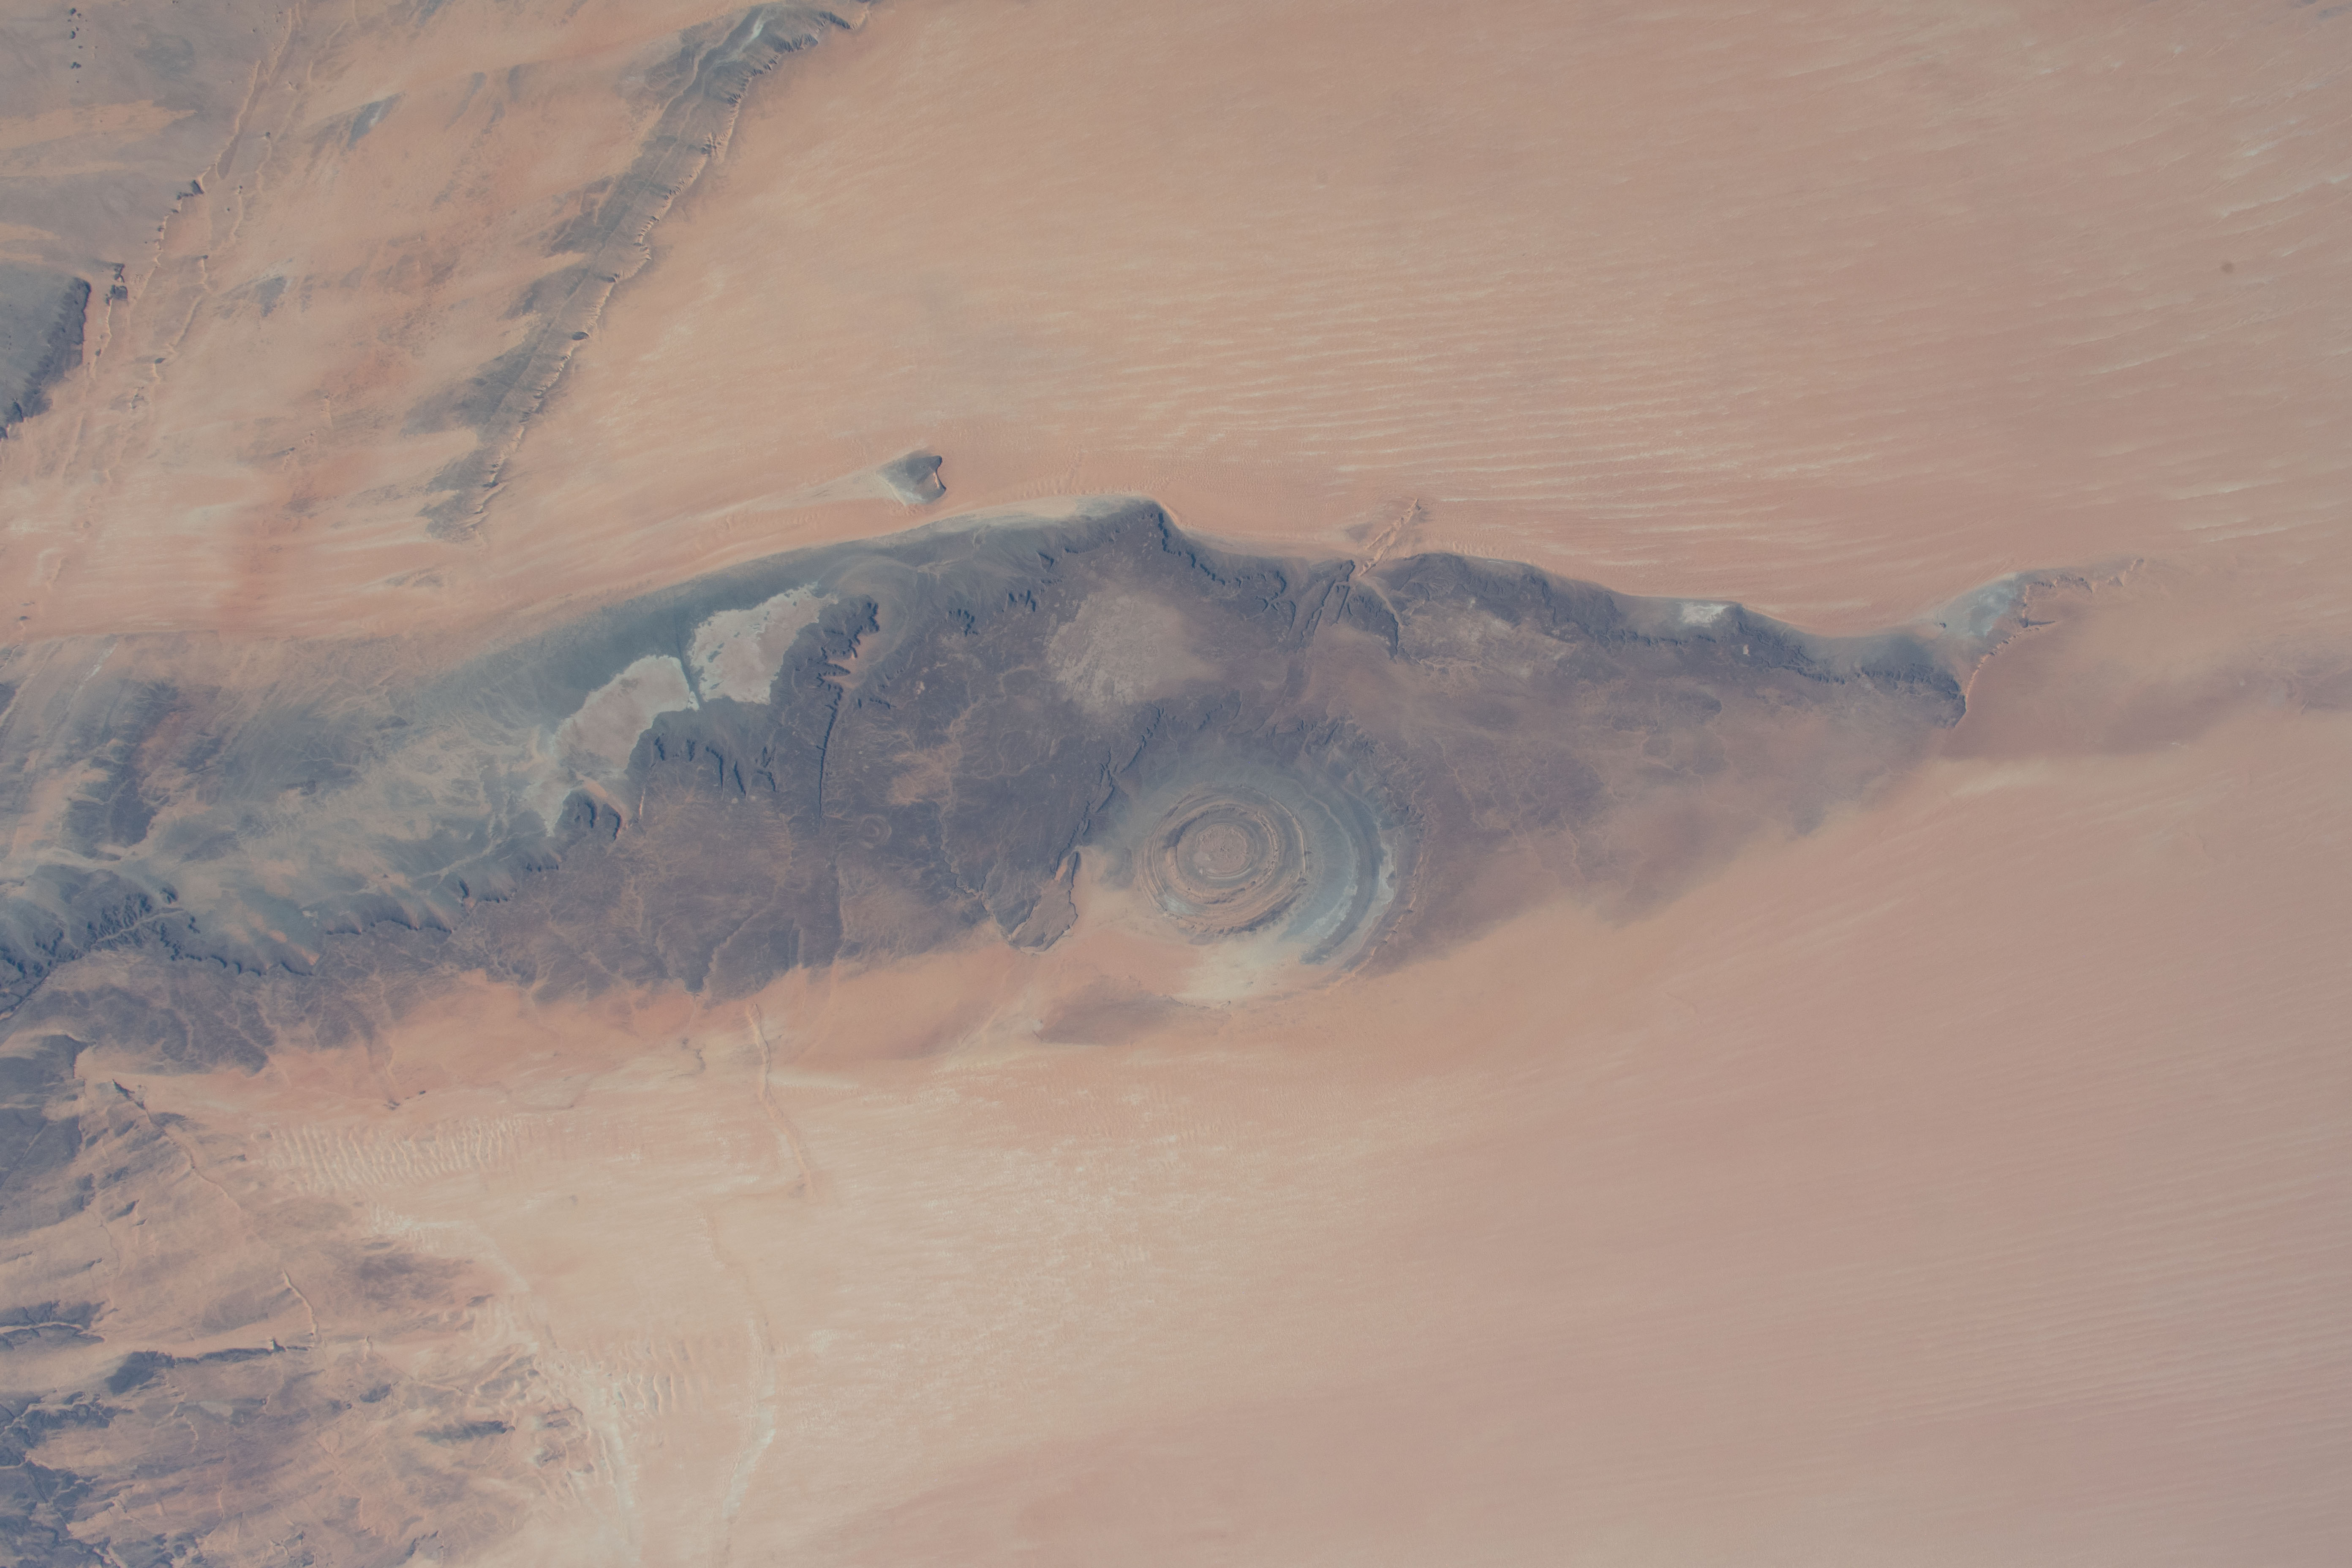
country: MAURITANIA
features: RICHAT STRUCTURE, AKCHAR DESERT
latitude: 21.0
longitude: -11.5
